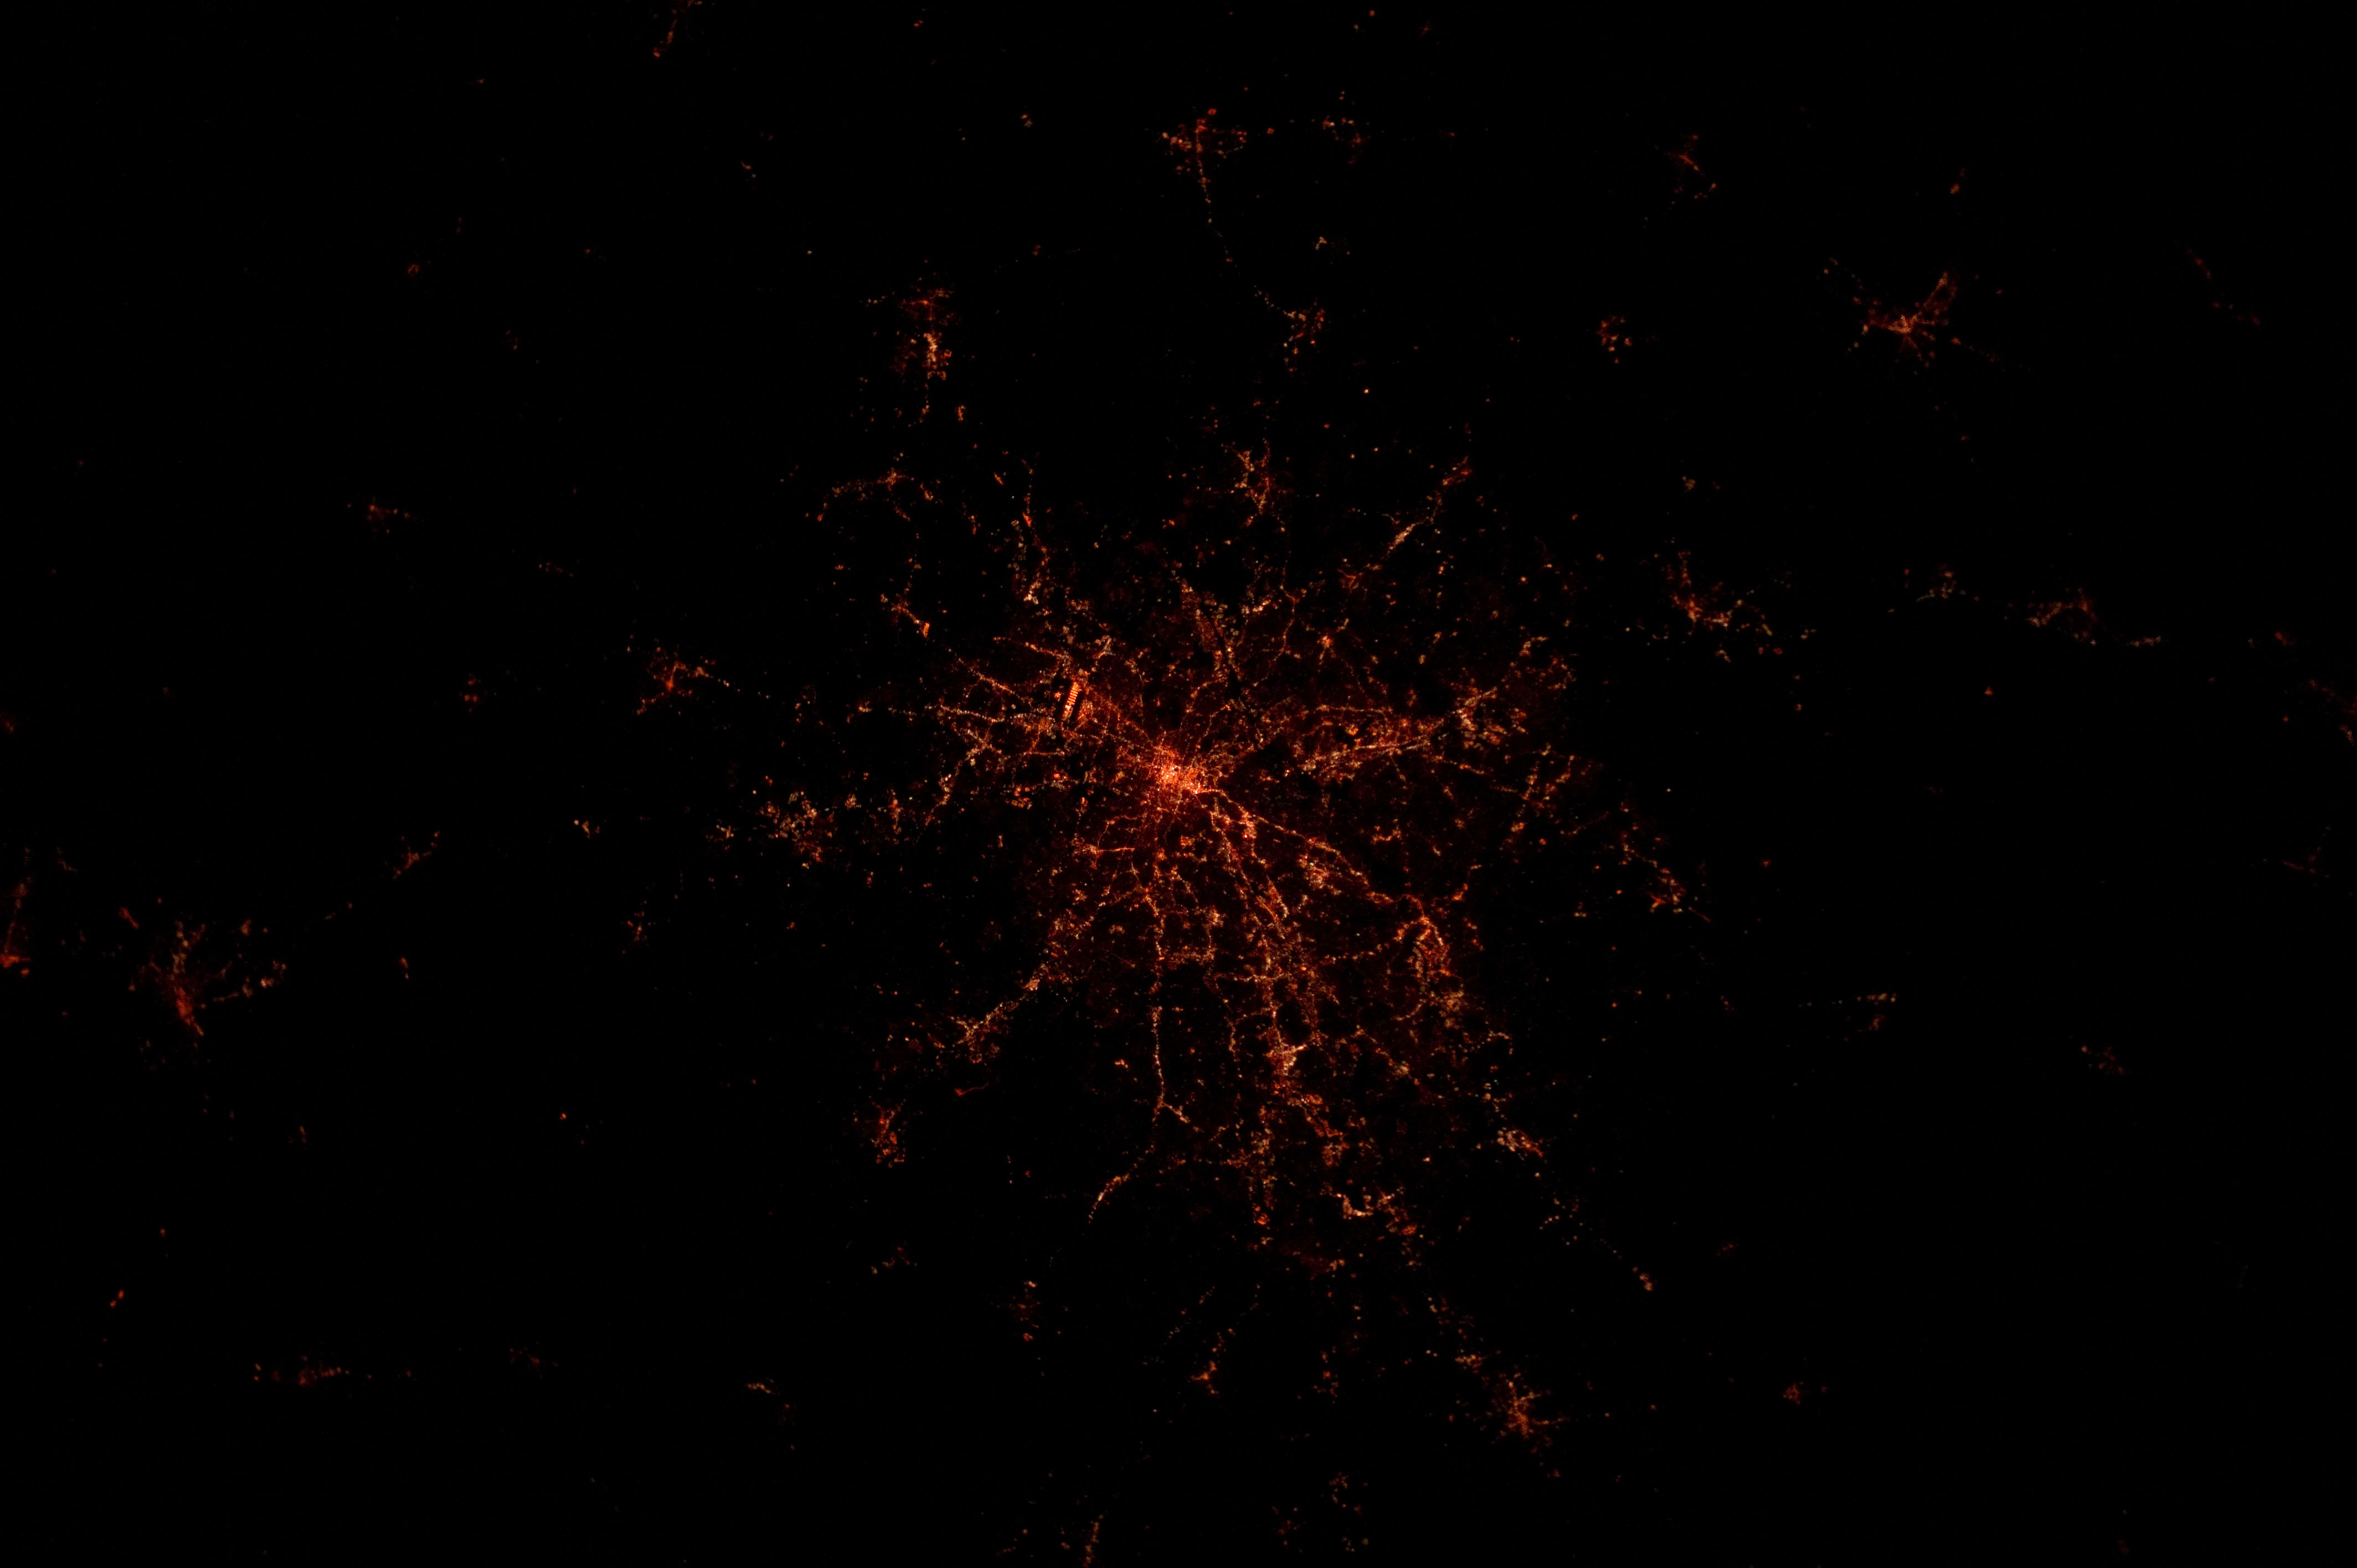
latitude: 33.7
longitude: -84.4
